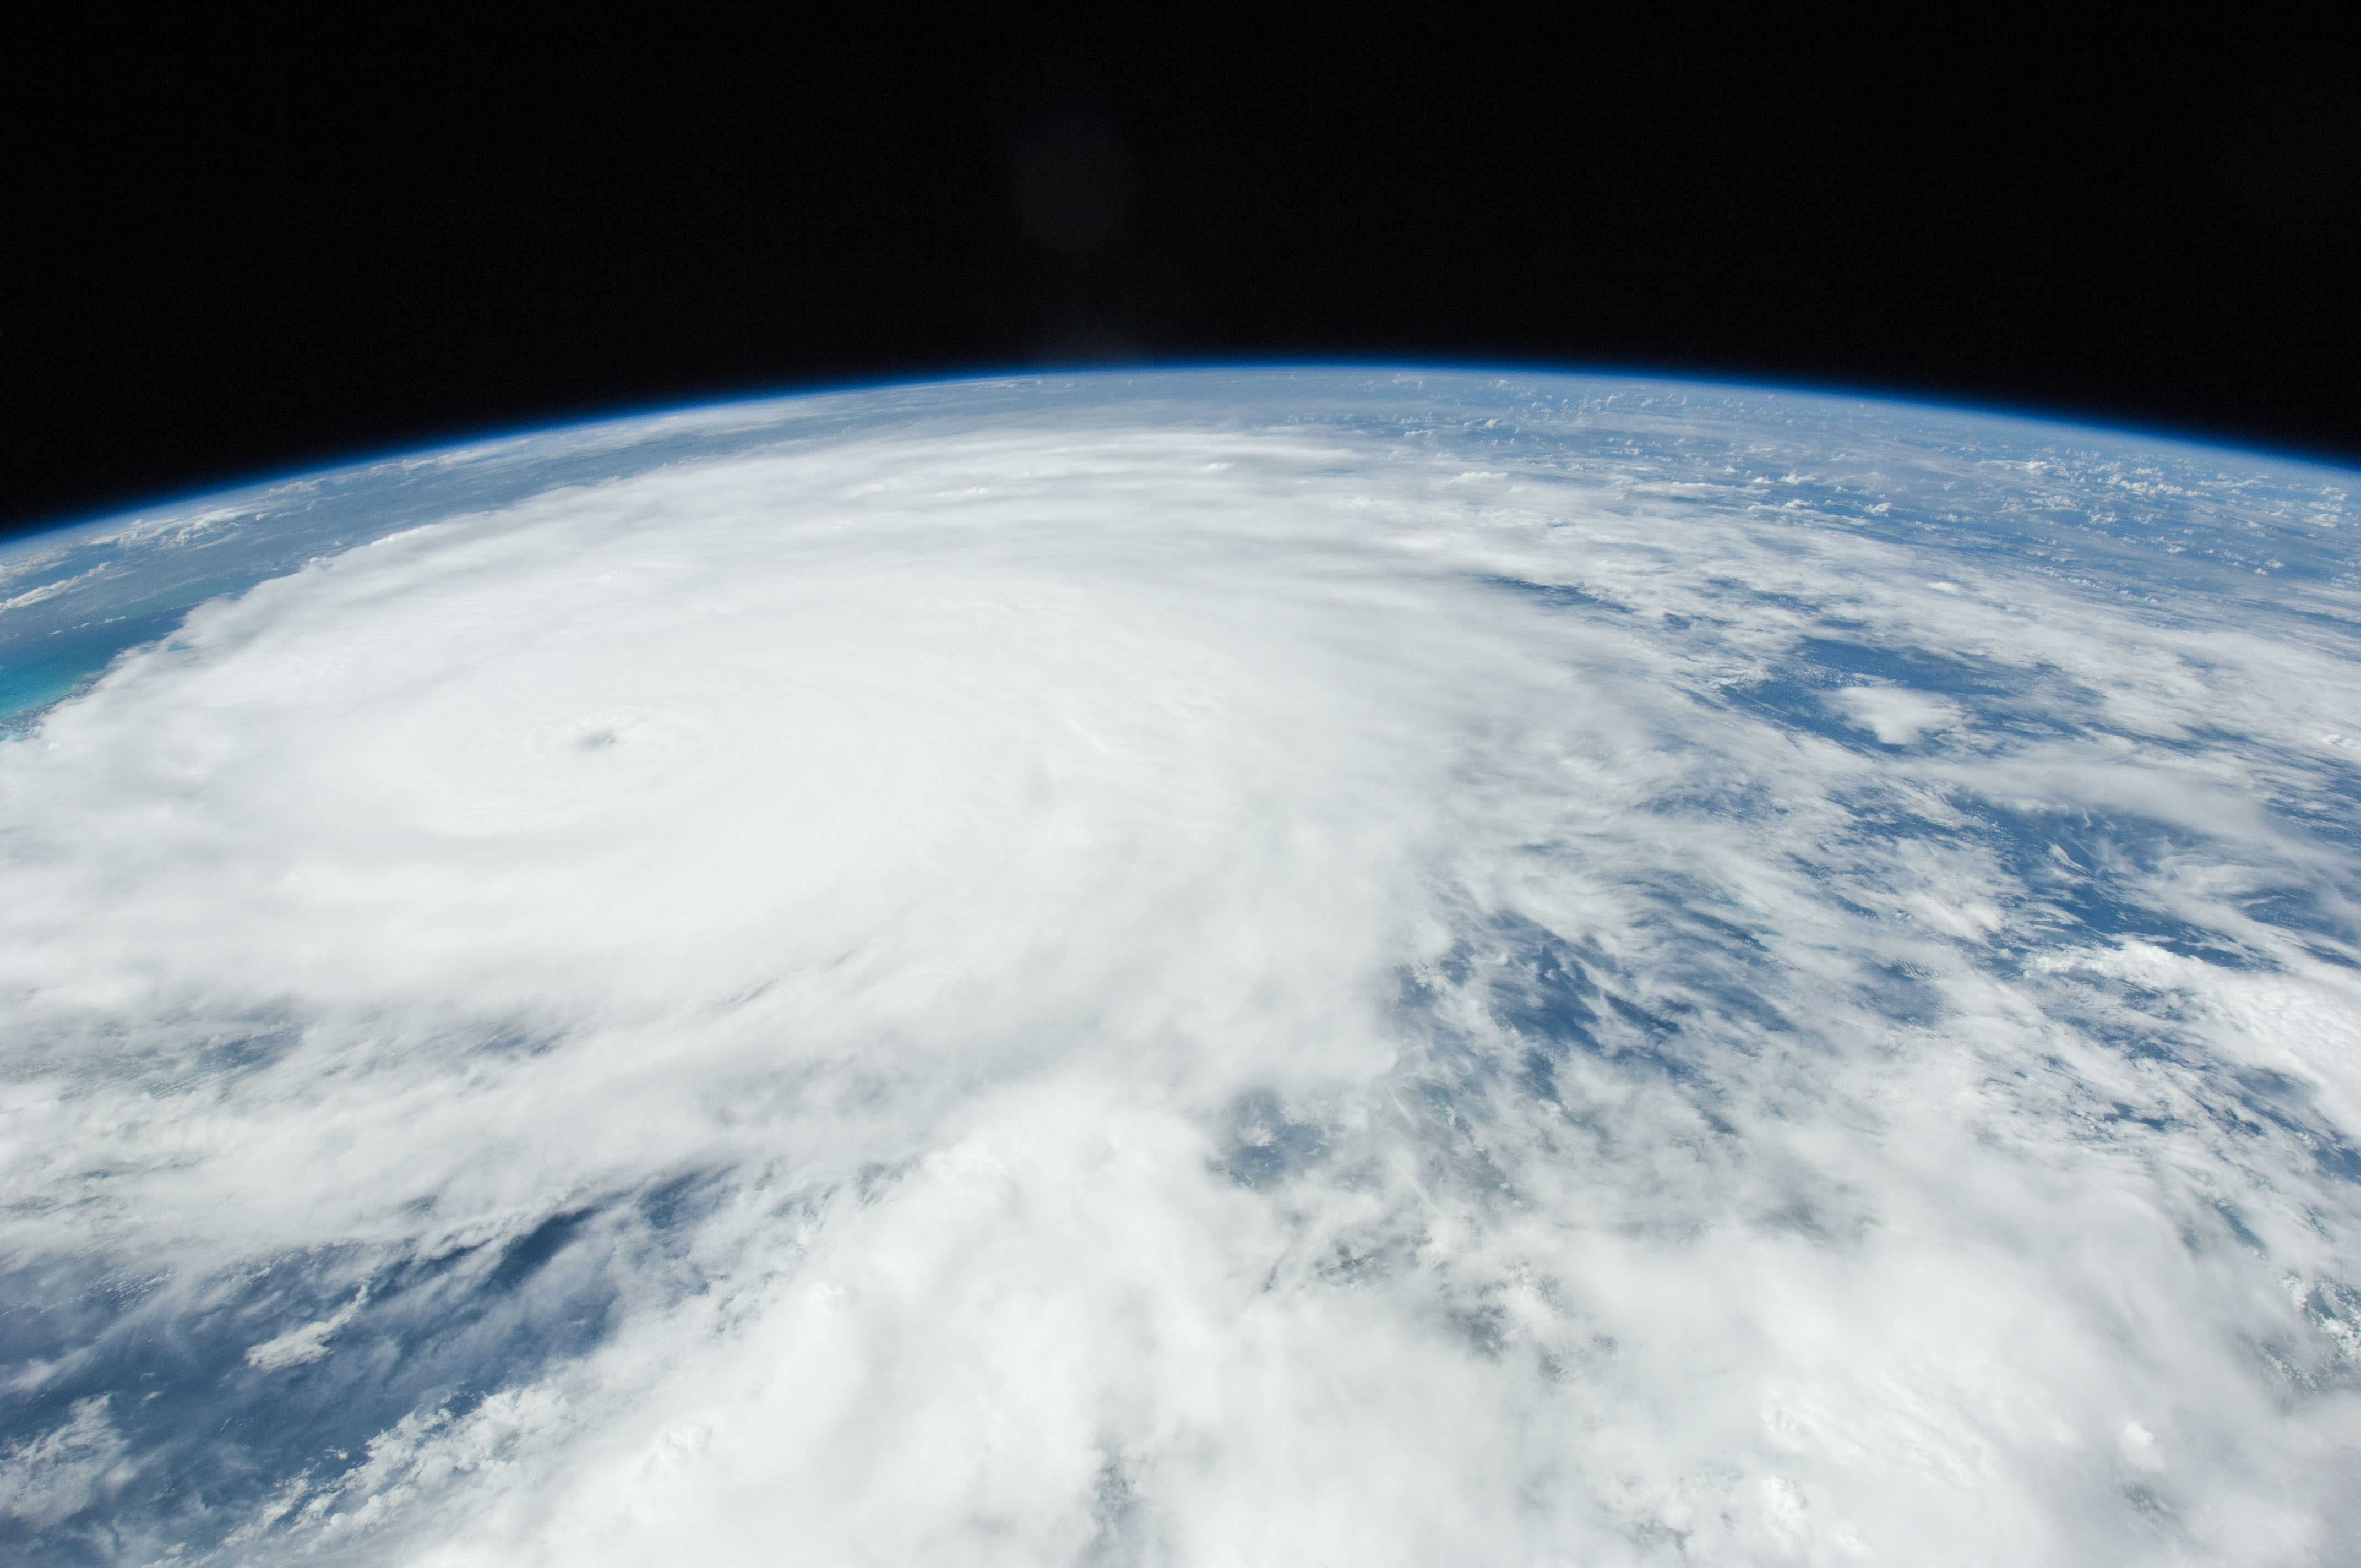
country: BAHAMAS
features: PAN-HURRICANE IRENE, ATLANTIC O., EYE, STORM BANDS
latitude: 23.5
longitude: -74.5
